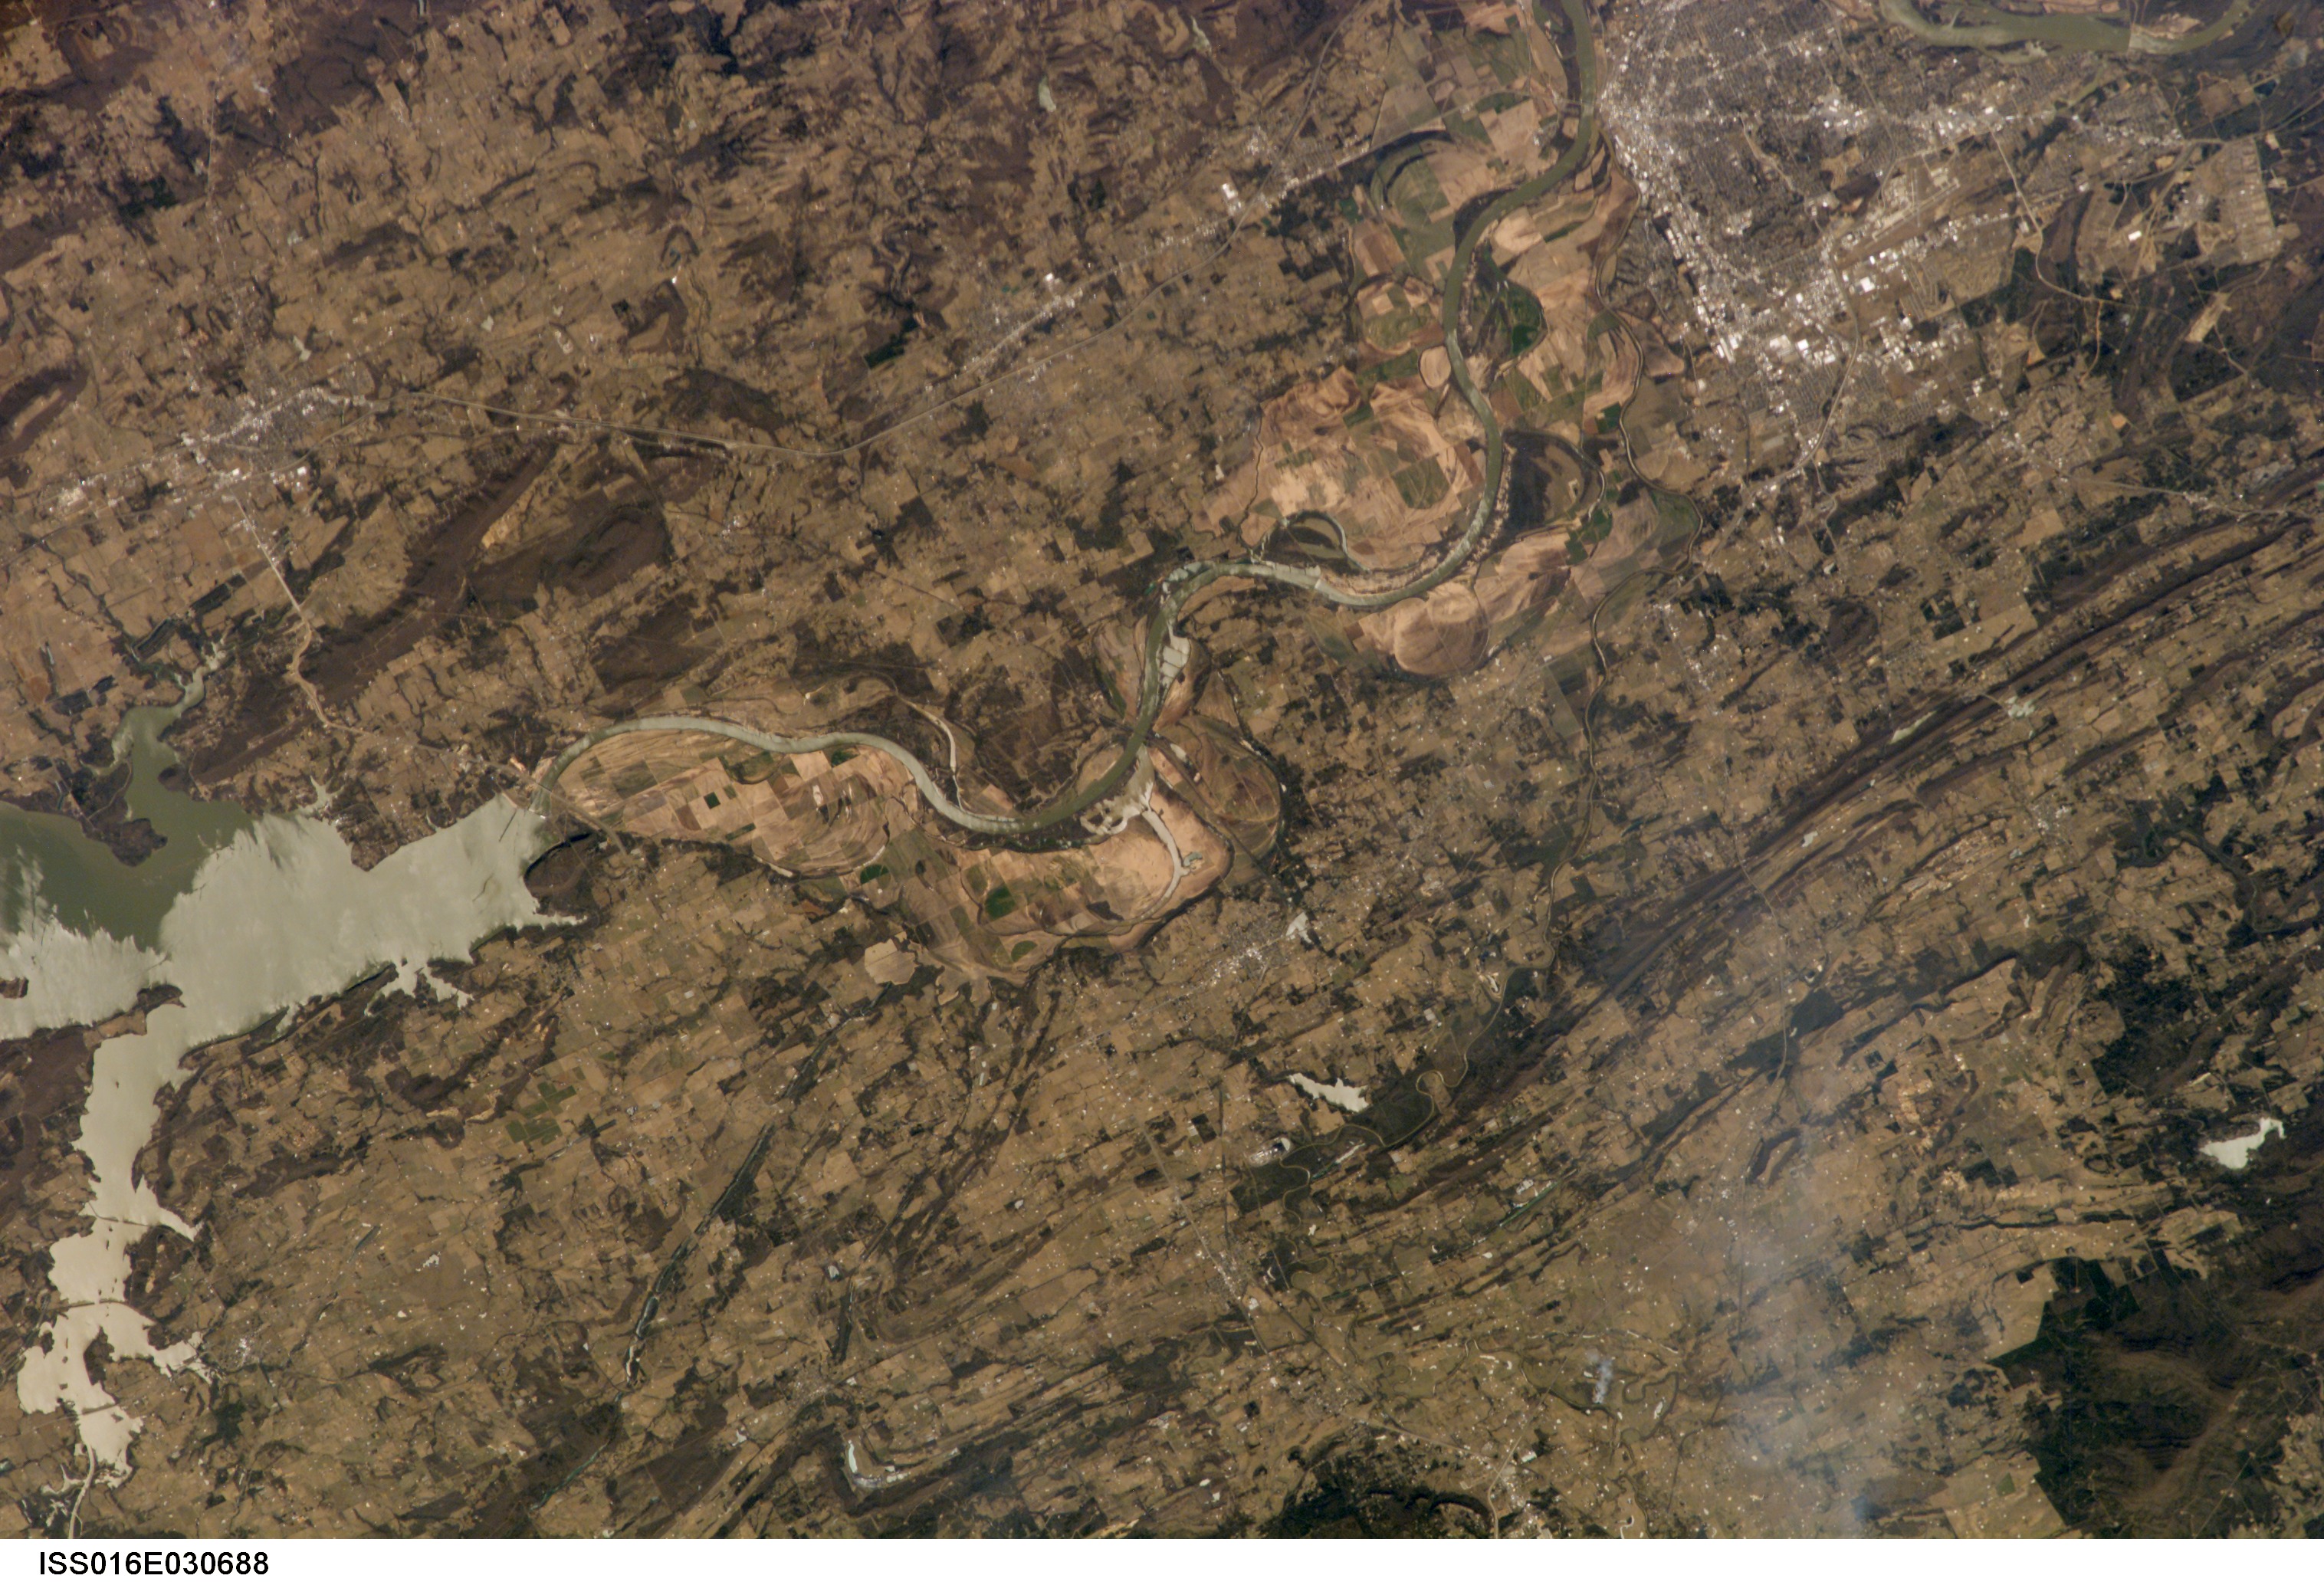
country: USA-OKLAHOMA
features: ROBERT S KERR LAKE, ARKOMA
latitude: 35.3
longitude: -94.6
